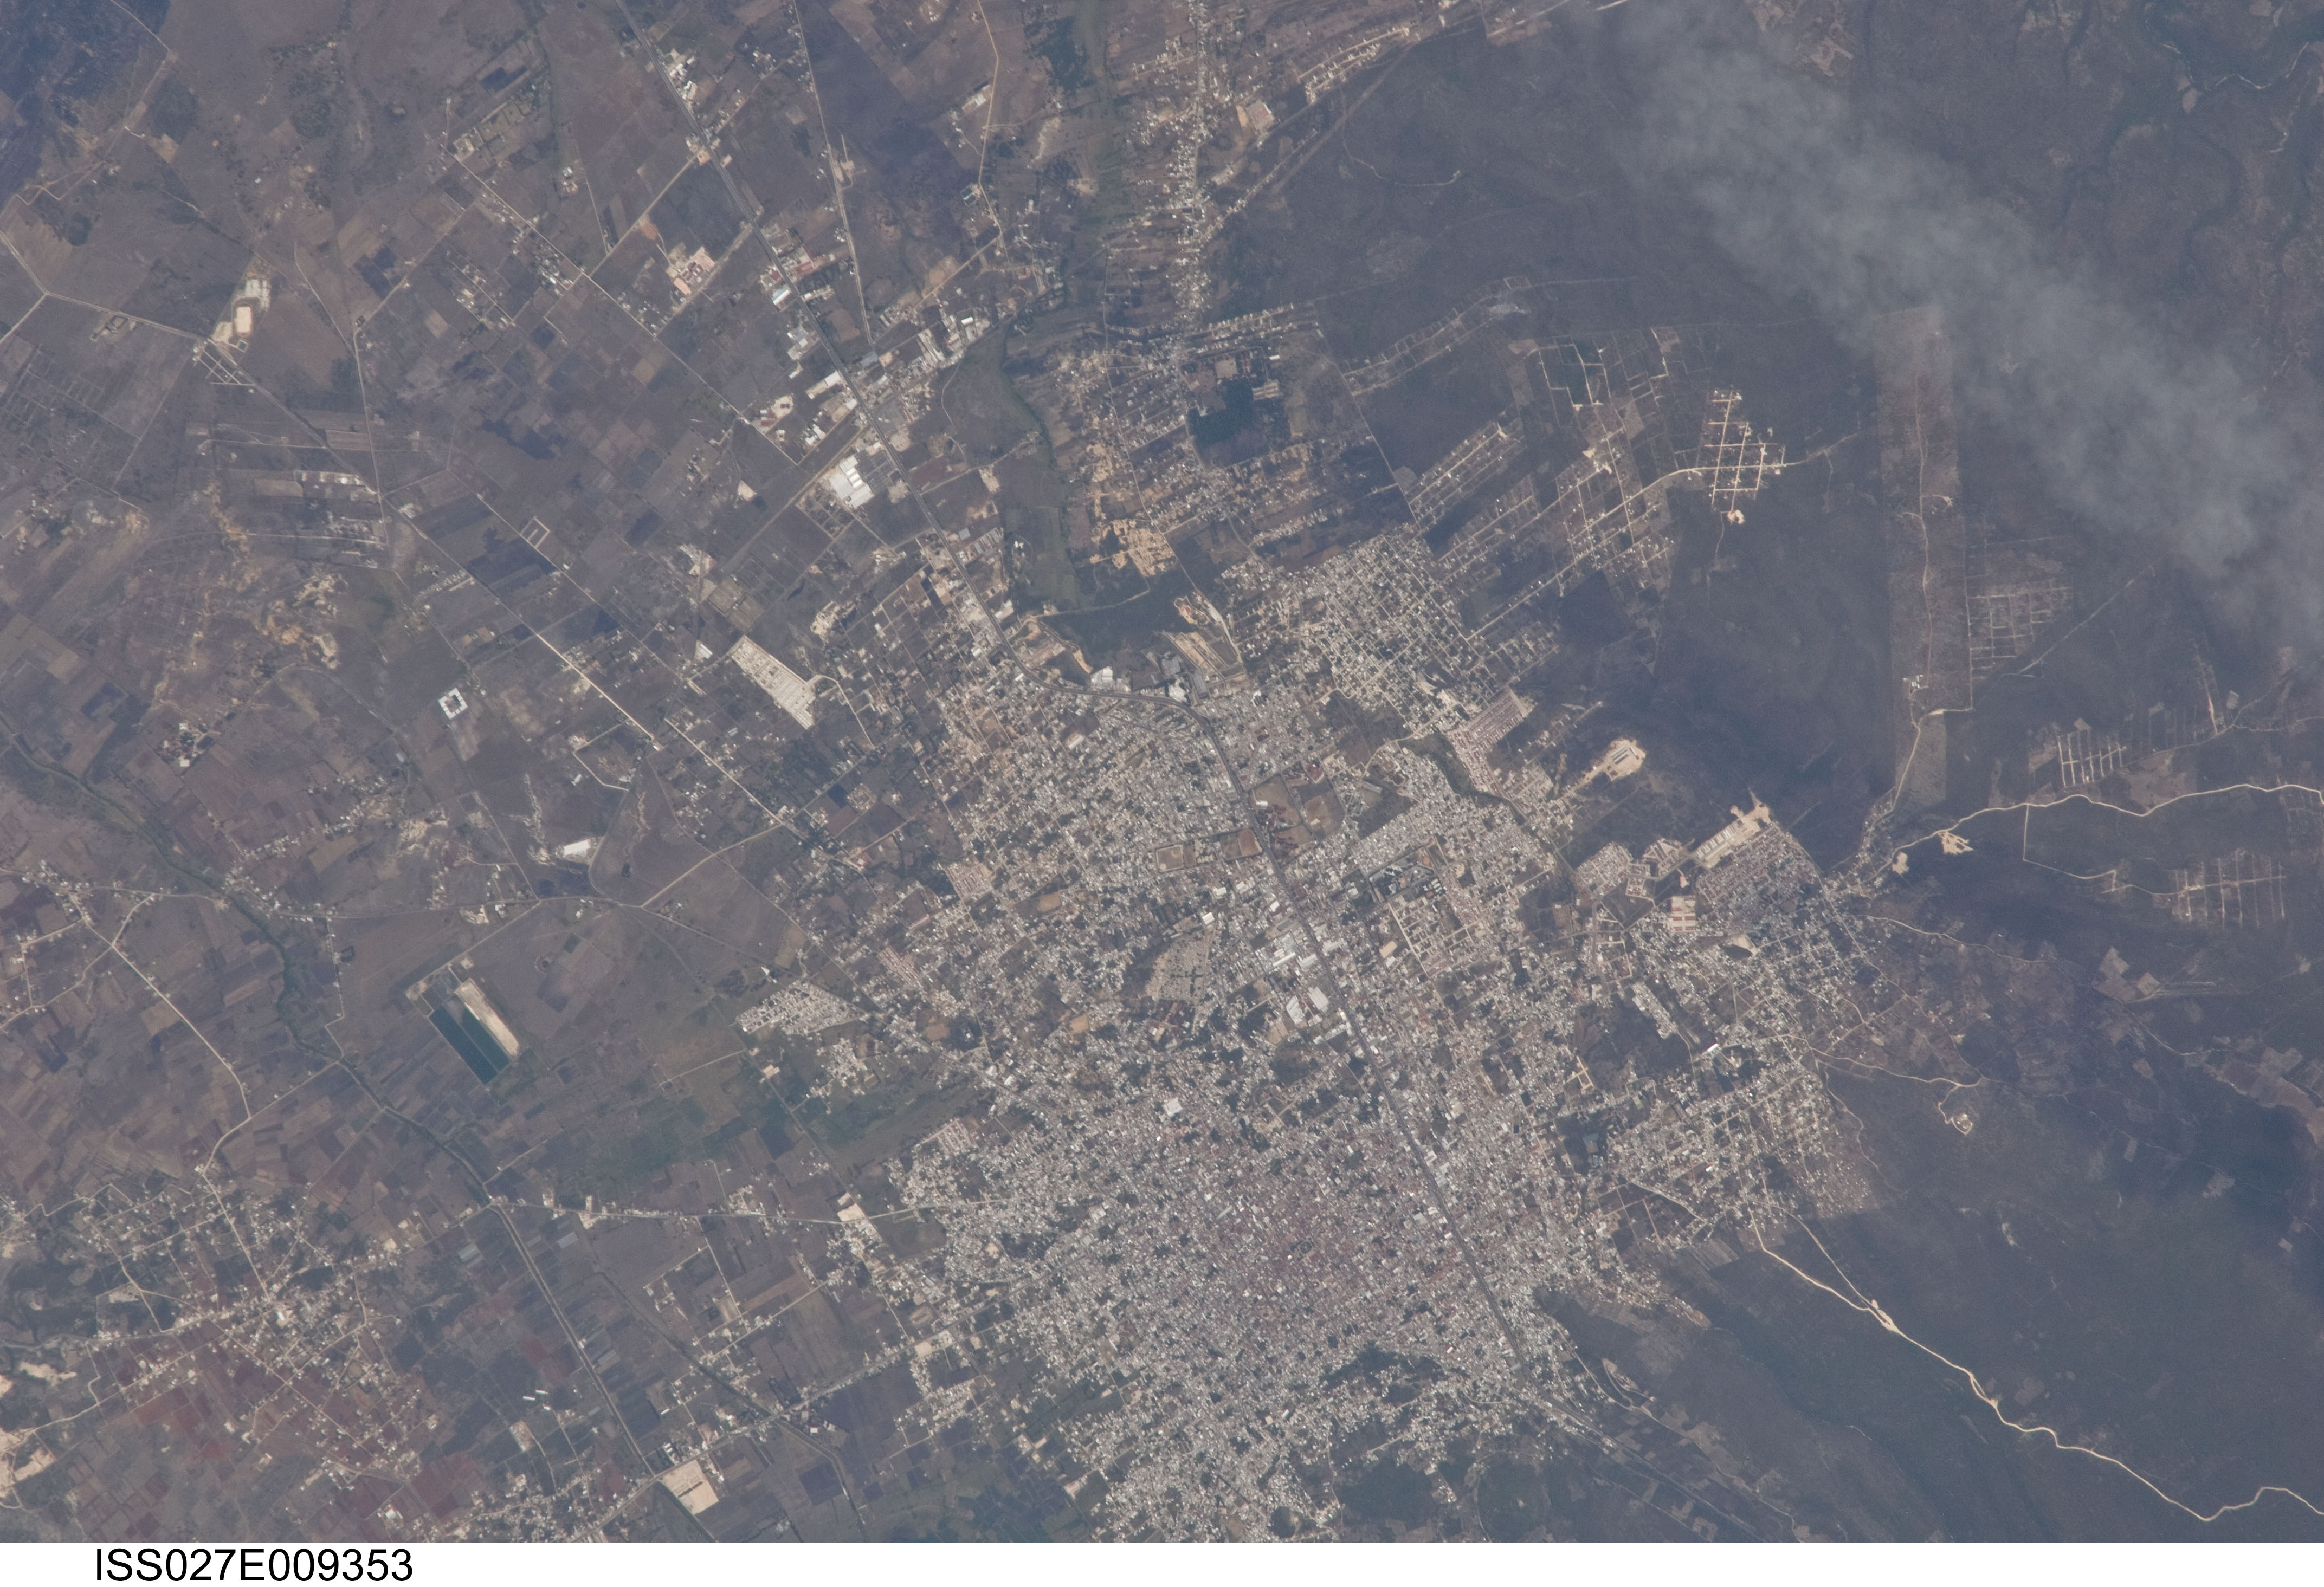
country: MEXICO
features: COMITAN DE DOMINGUEZ, AGR., ROADS, DRAINAGE
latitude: 16.2
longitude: -92.1
